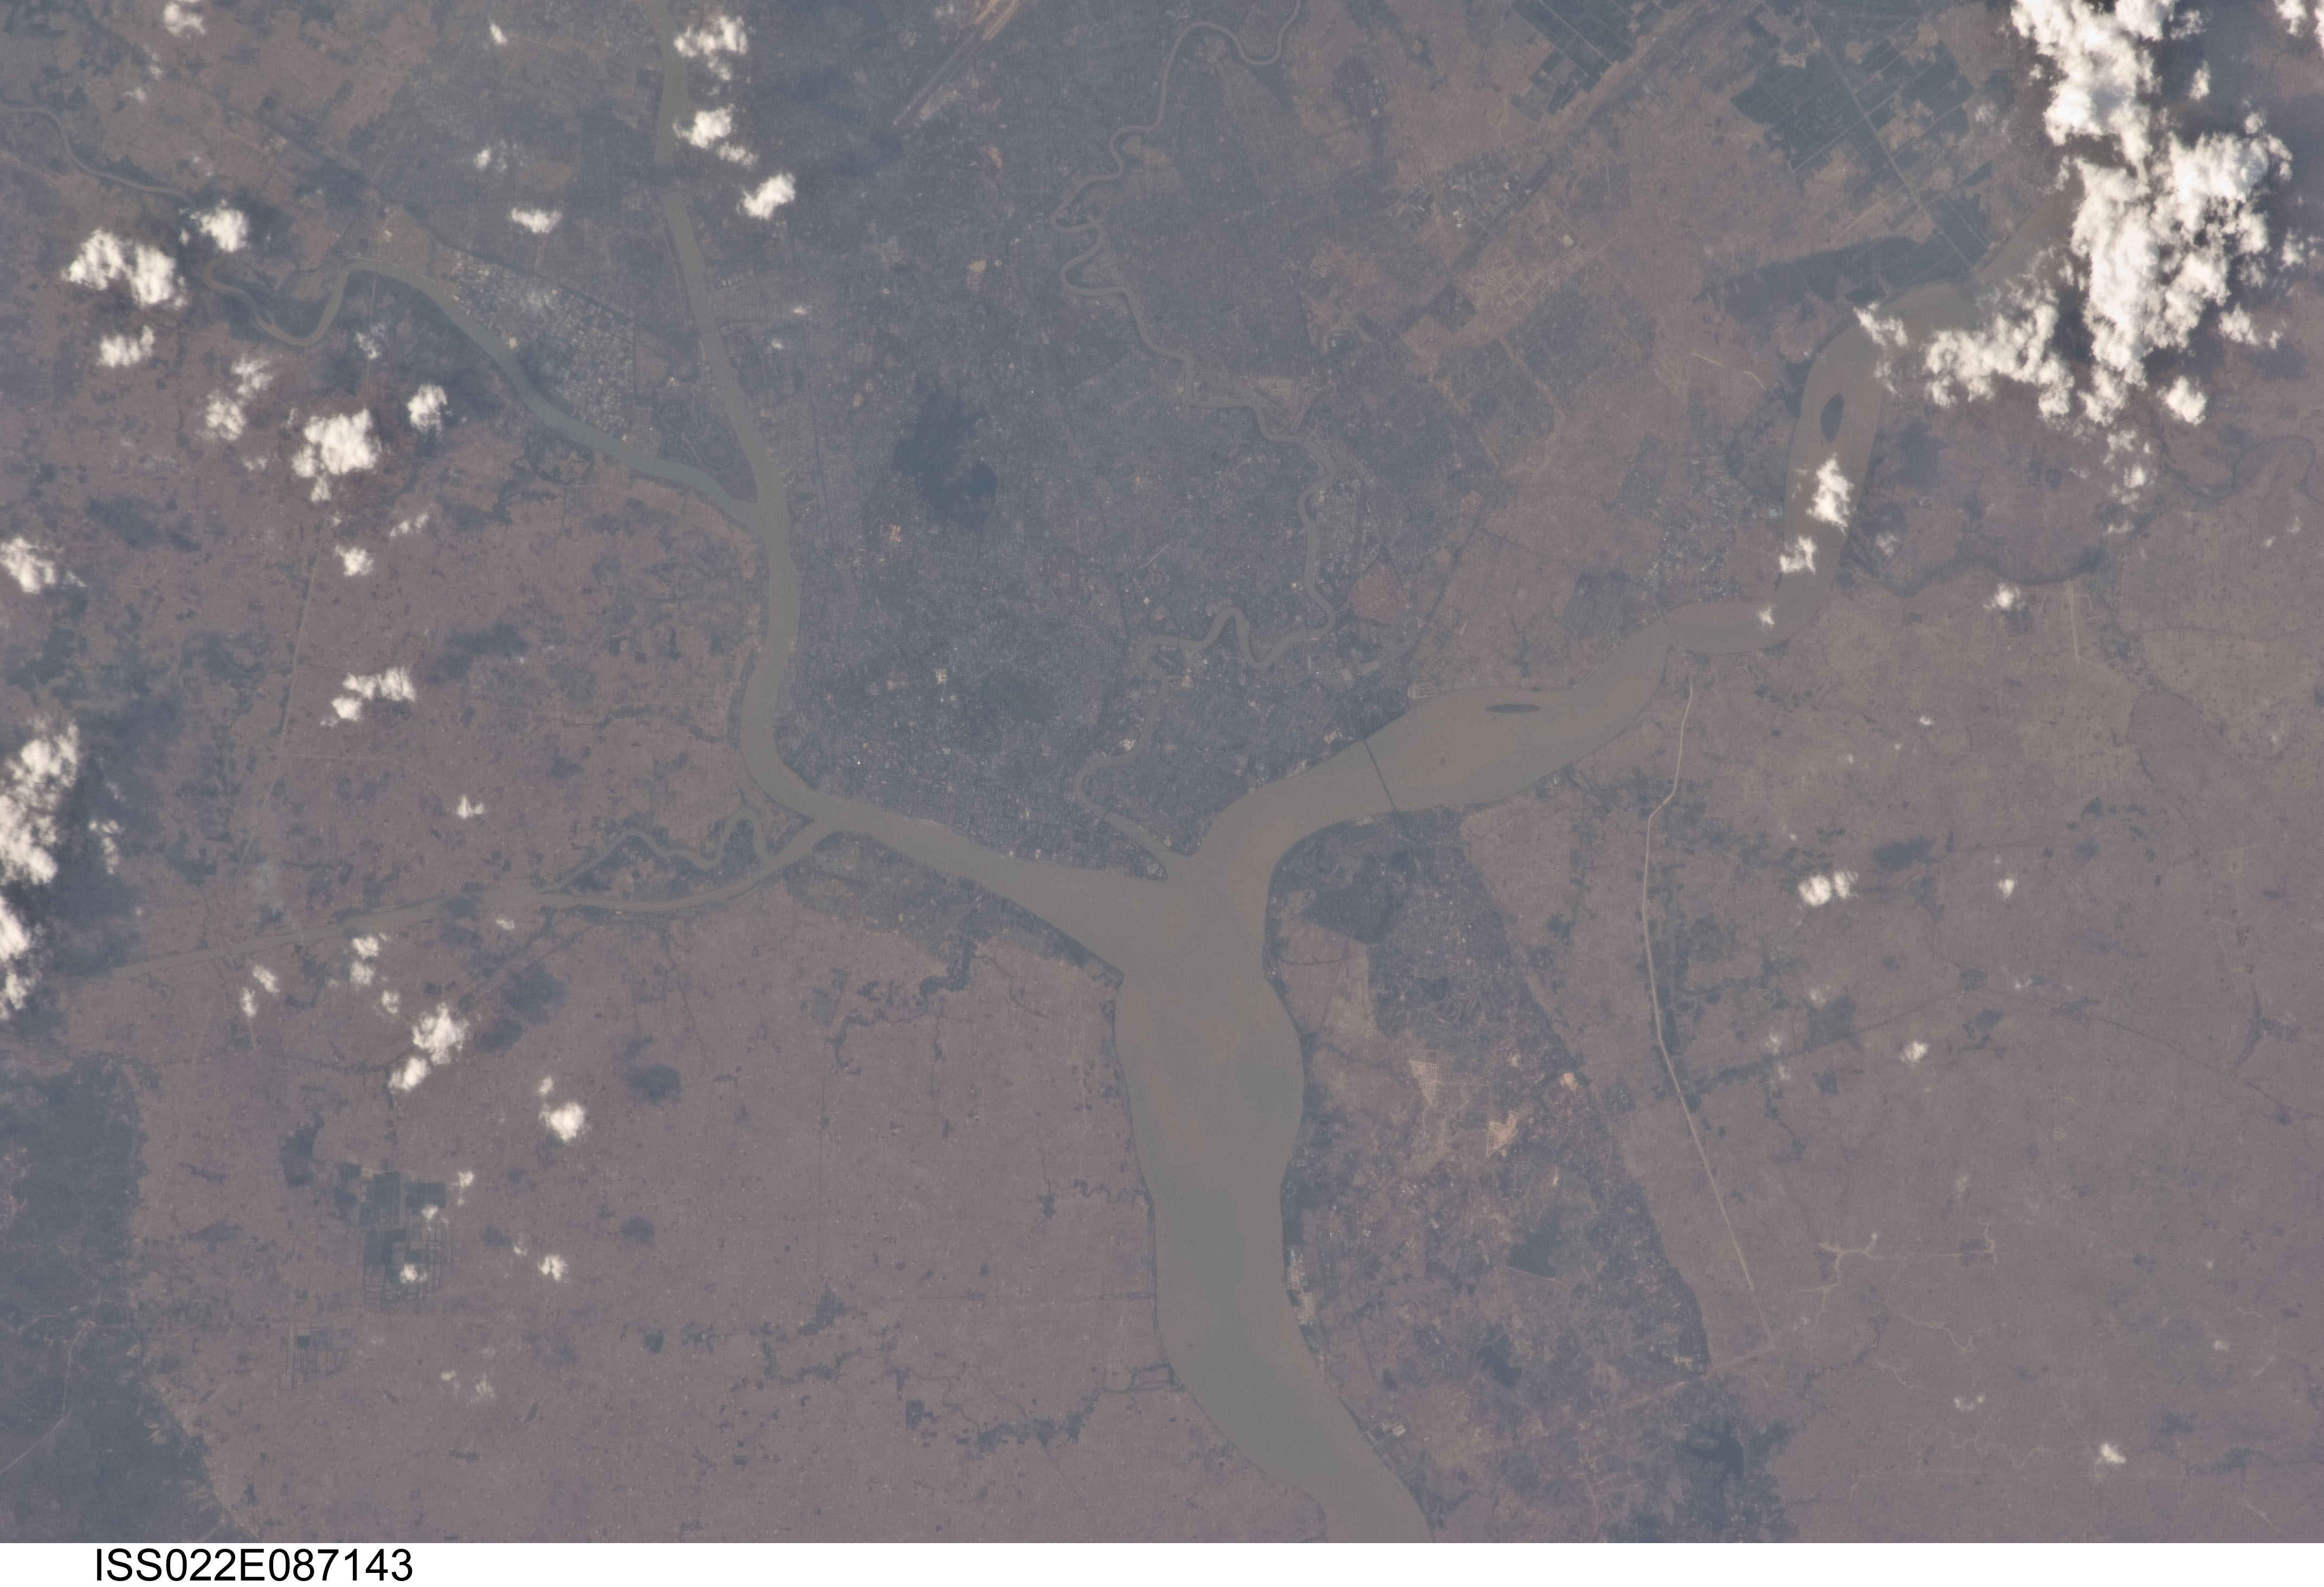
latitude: 16.8
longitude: 96.2
